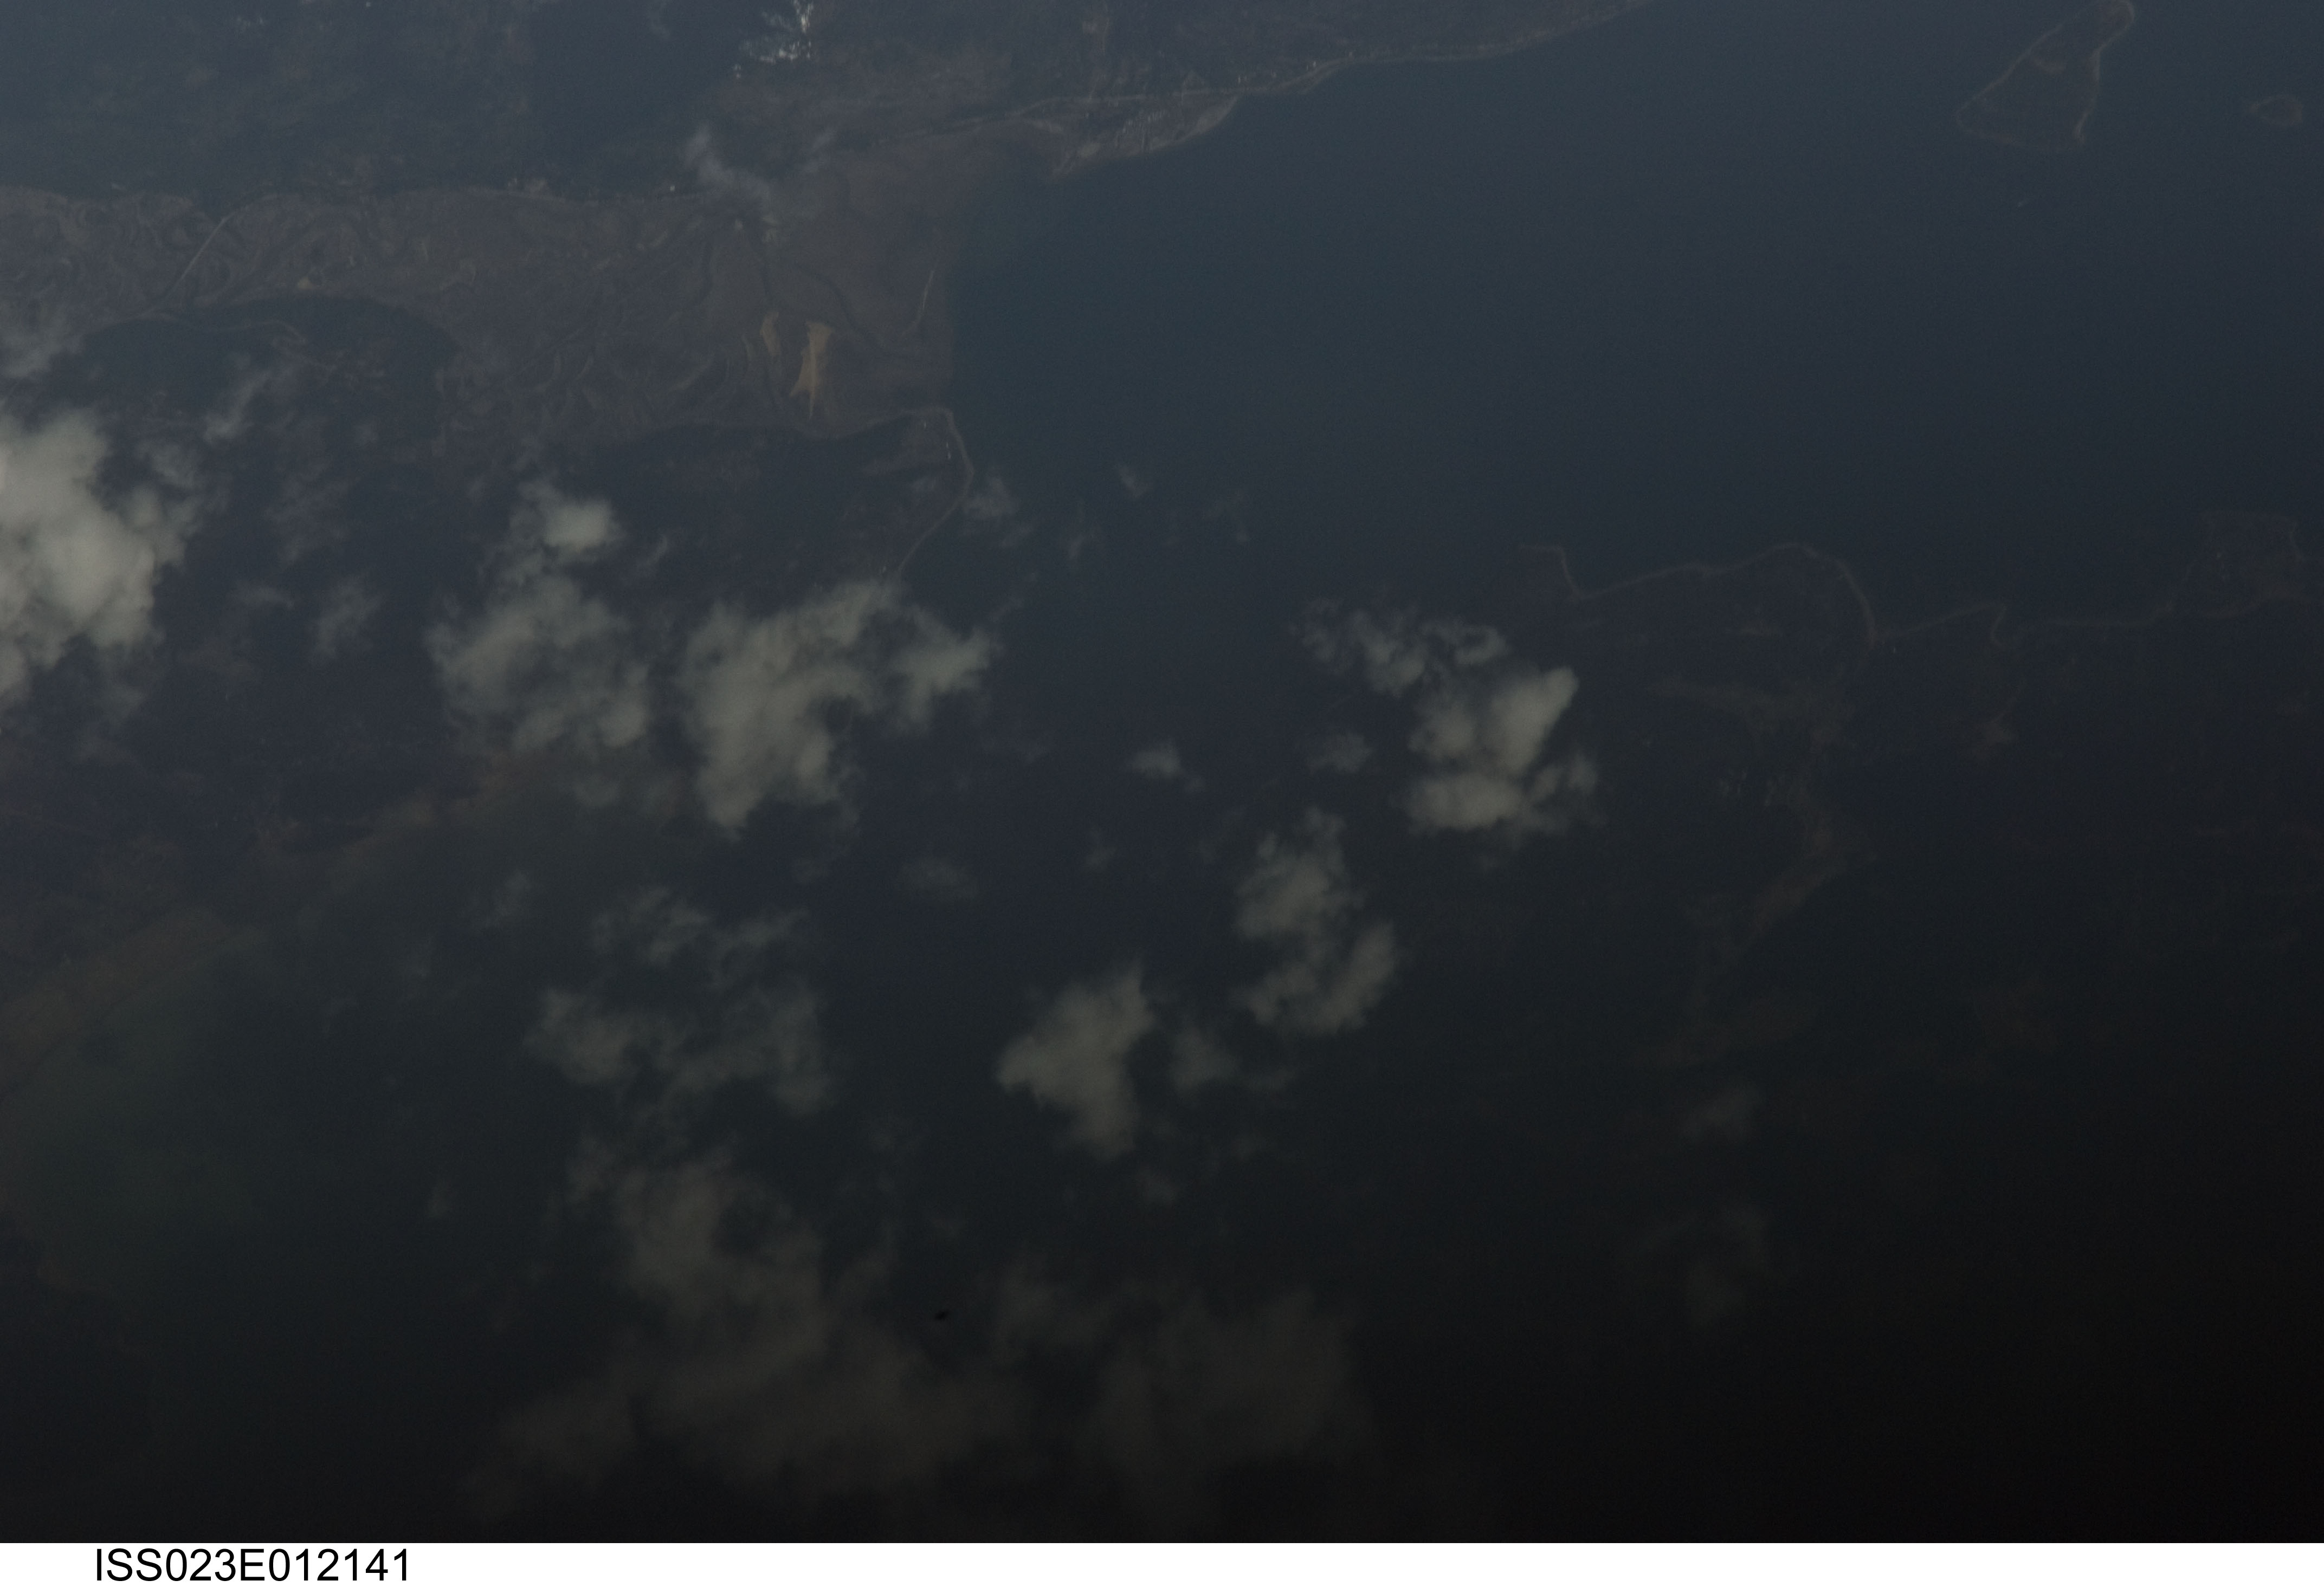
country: USA-IDAHO
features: L. PEND OREILLE, PACK R. FLATS, FOR., AGR.
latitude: 48.3
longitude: -116.4
